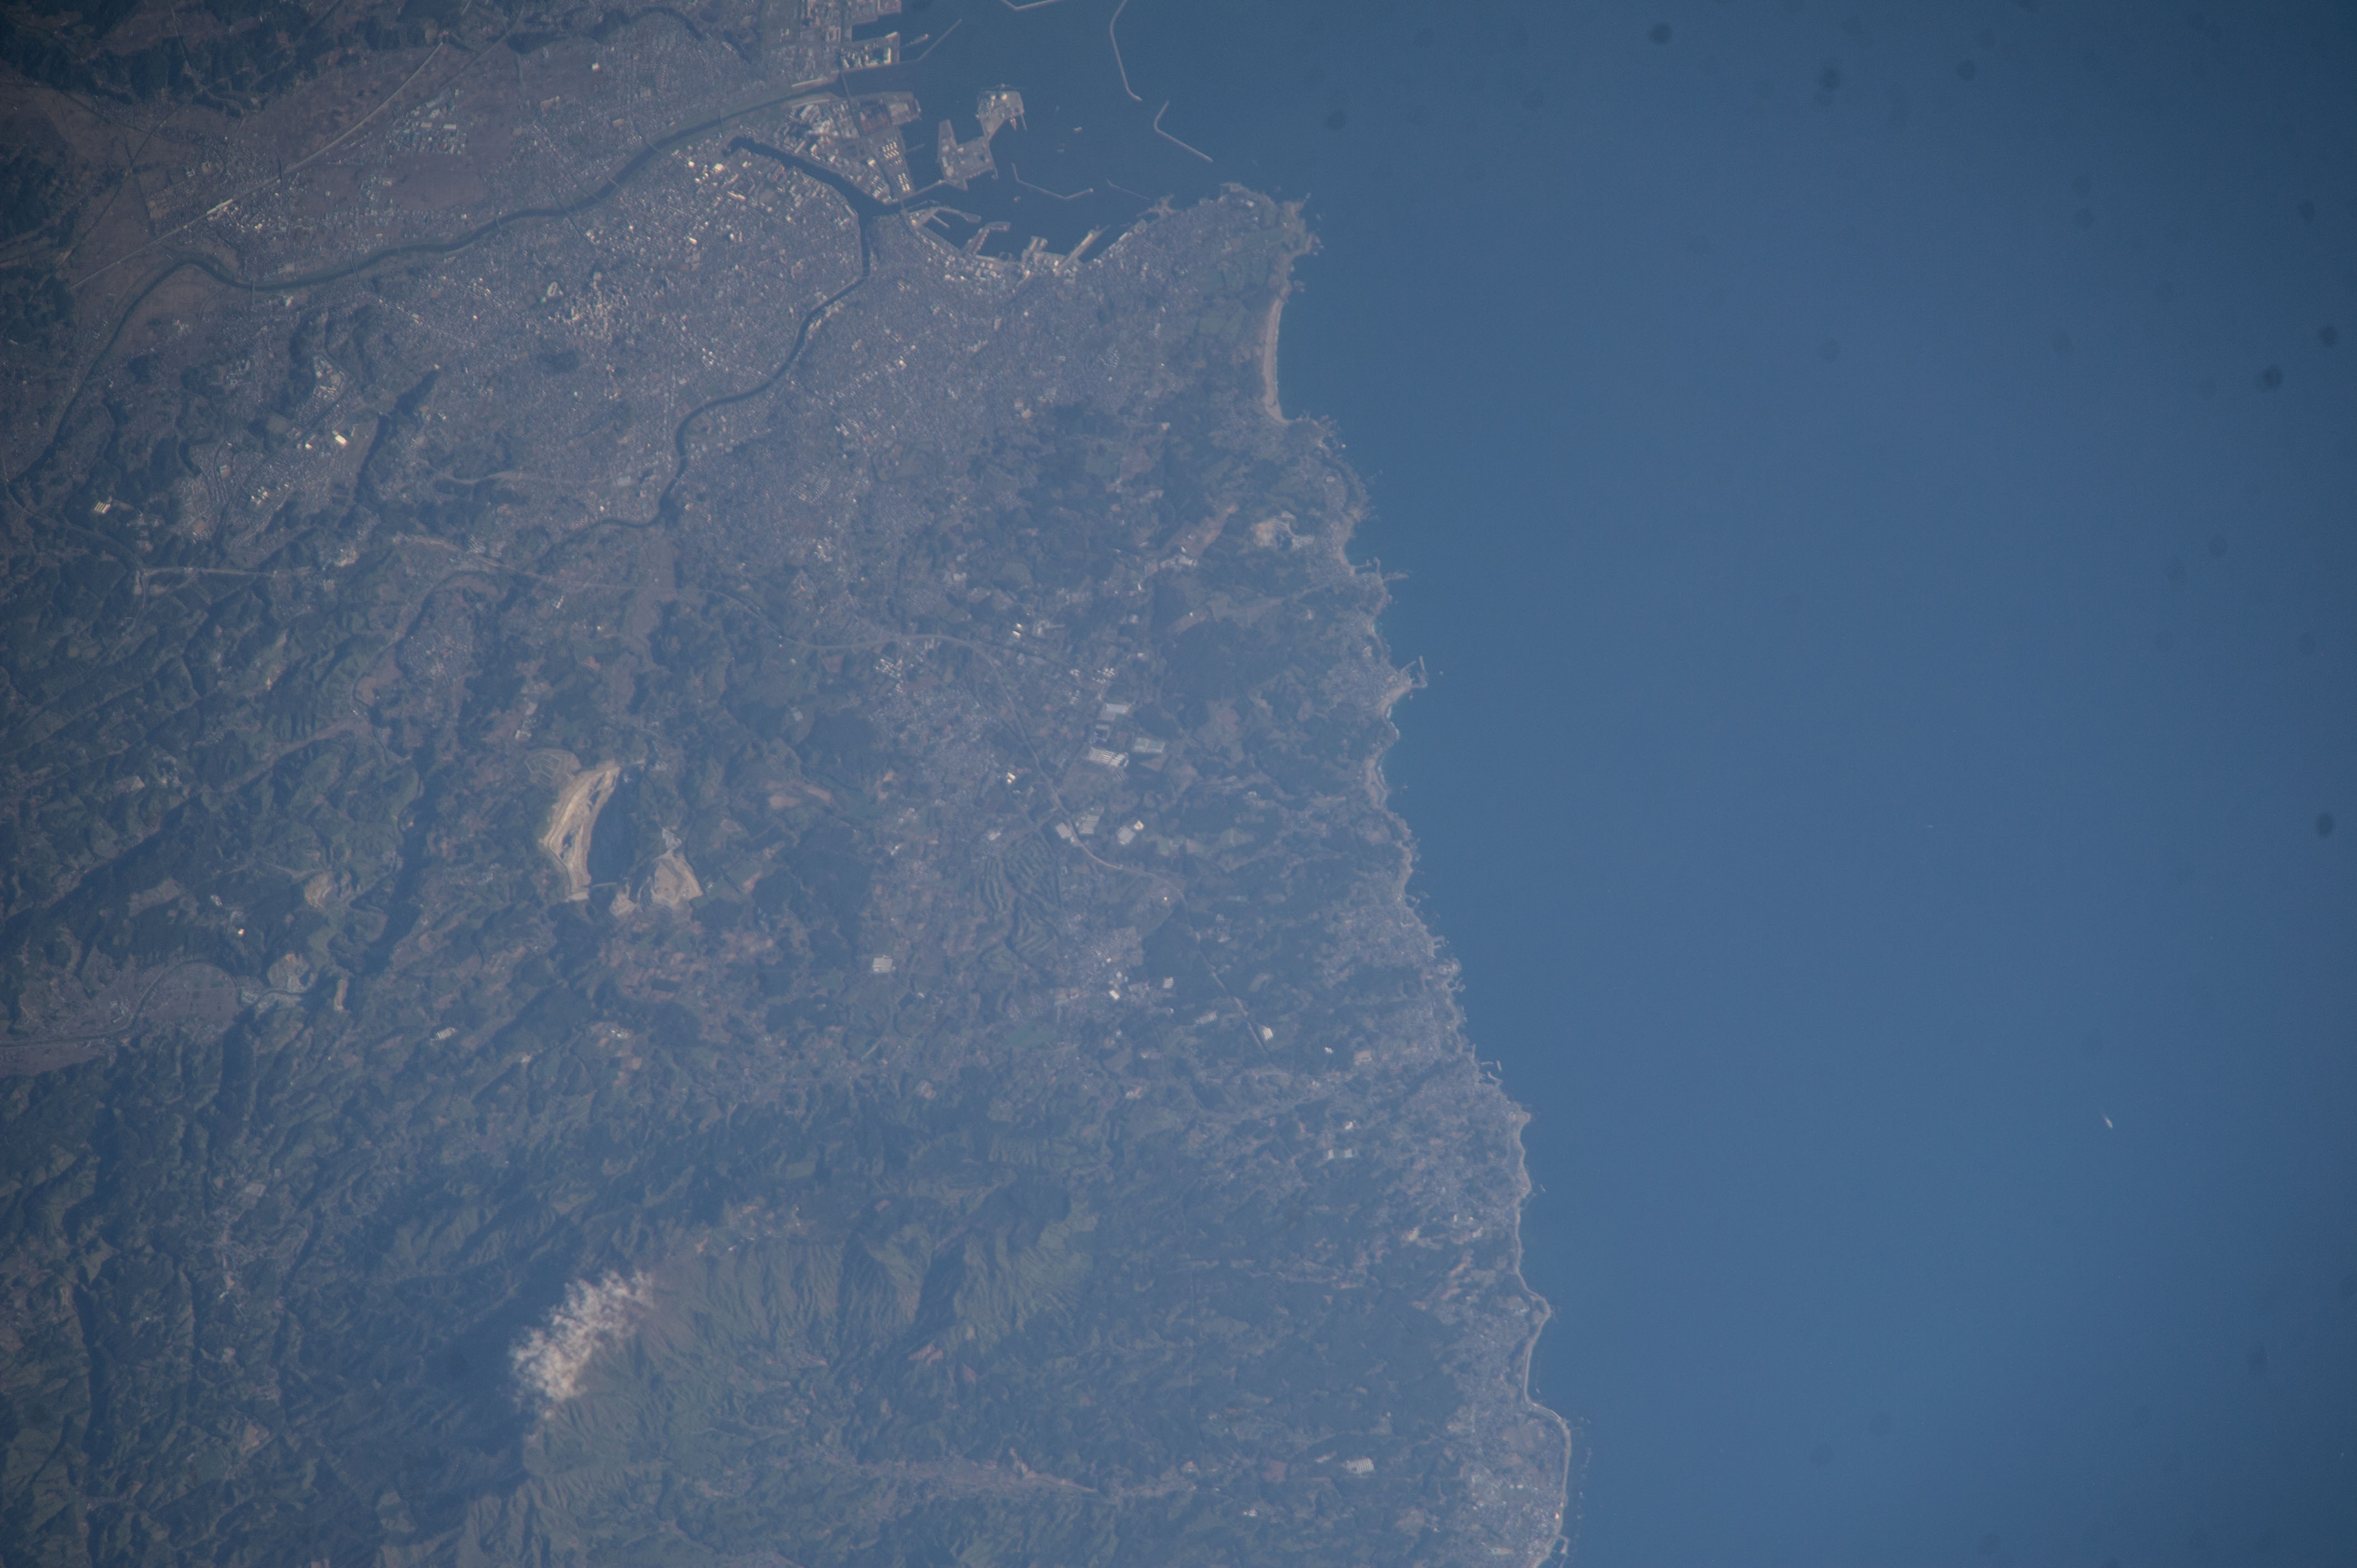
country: JAPAN
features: COASTLINE, HACHINOHE CITY, MT, HASHIKAMI, JAPAN
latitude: 40.5
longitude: 141.6
